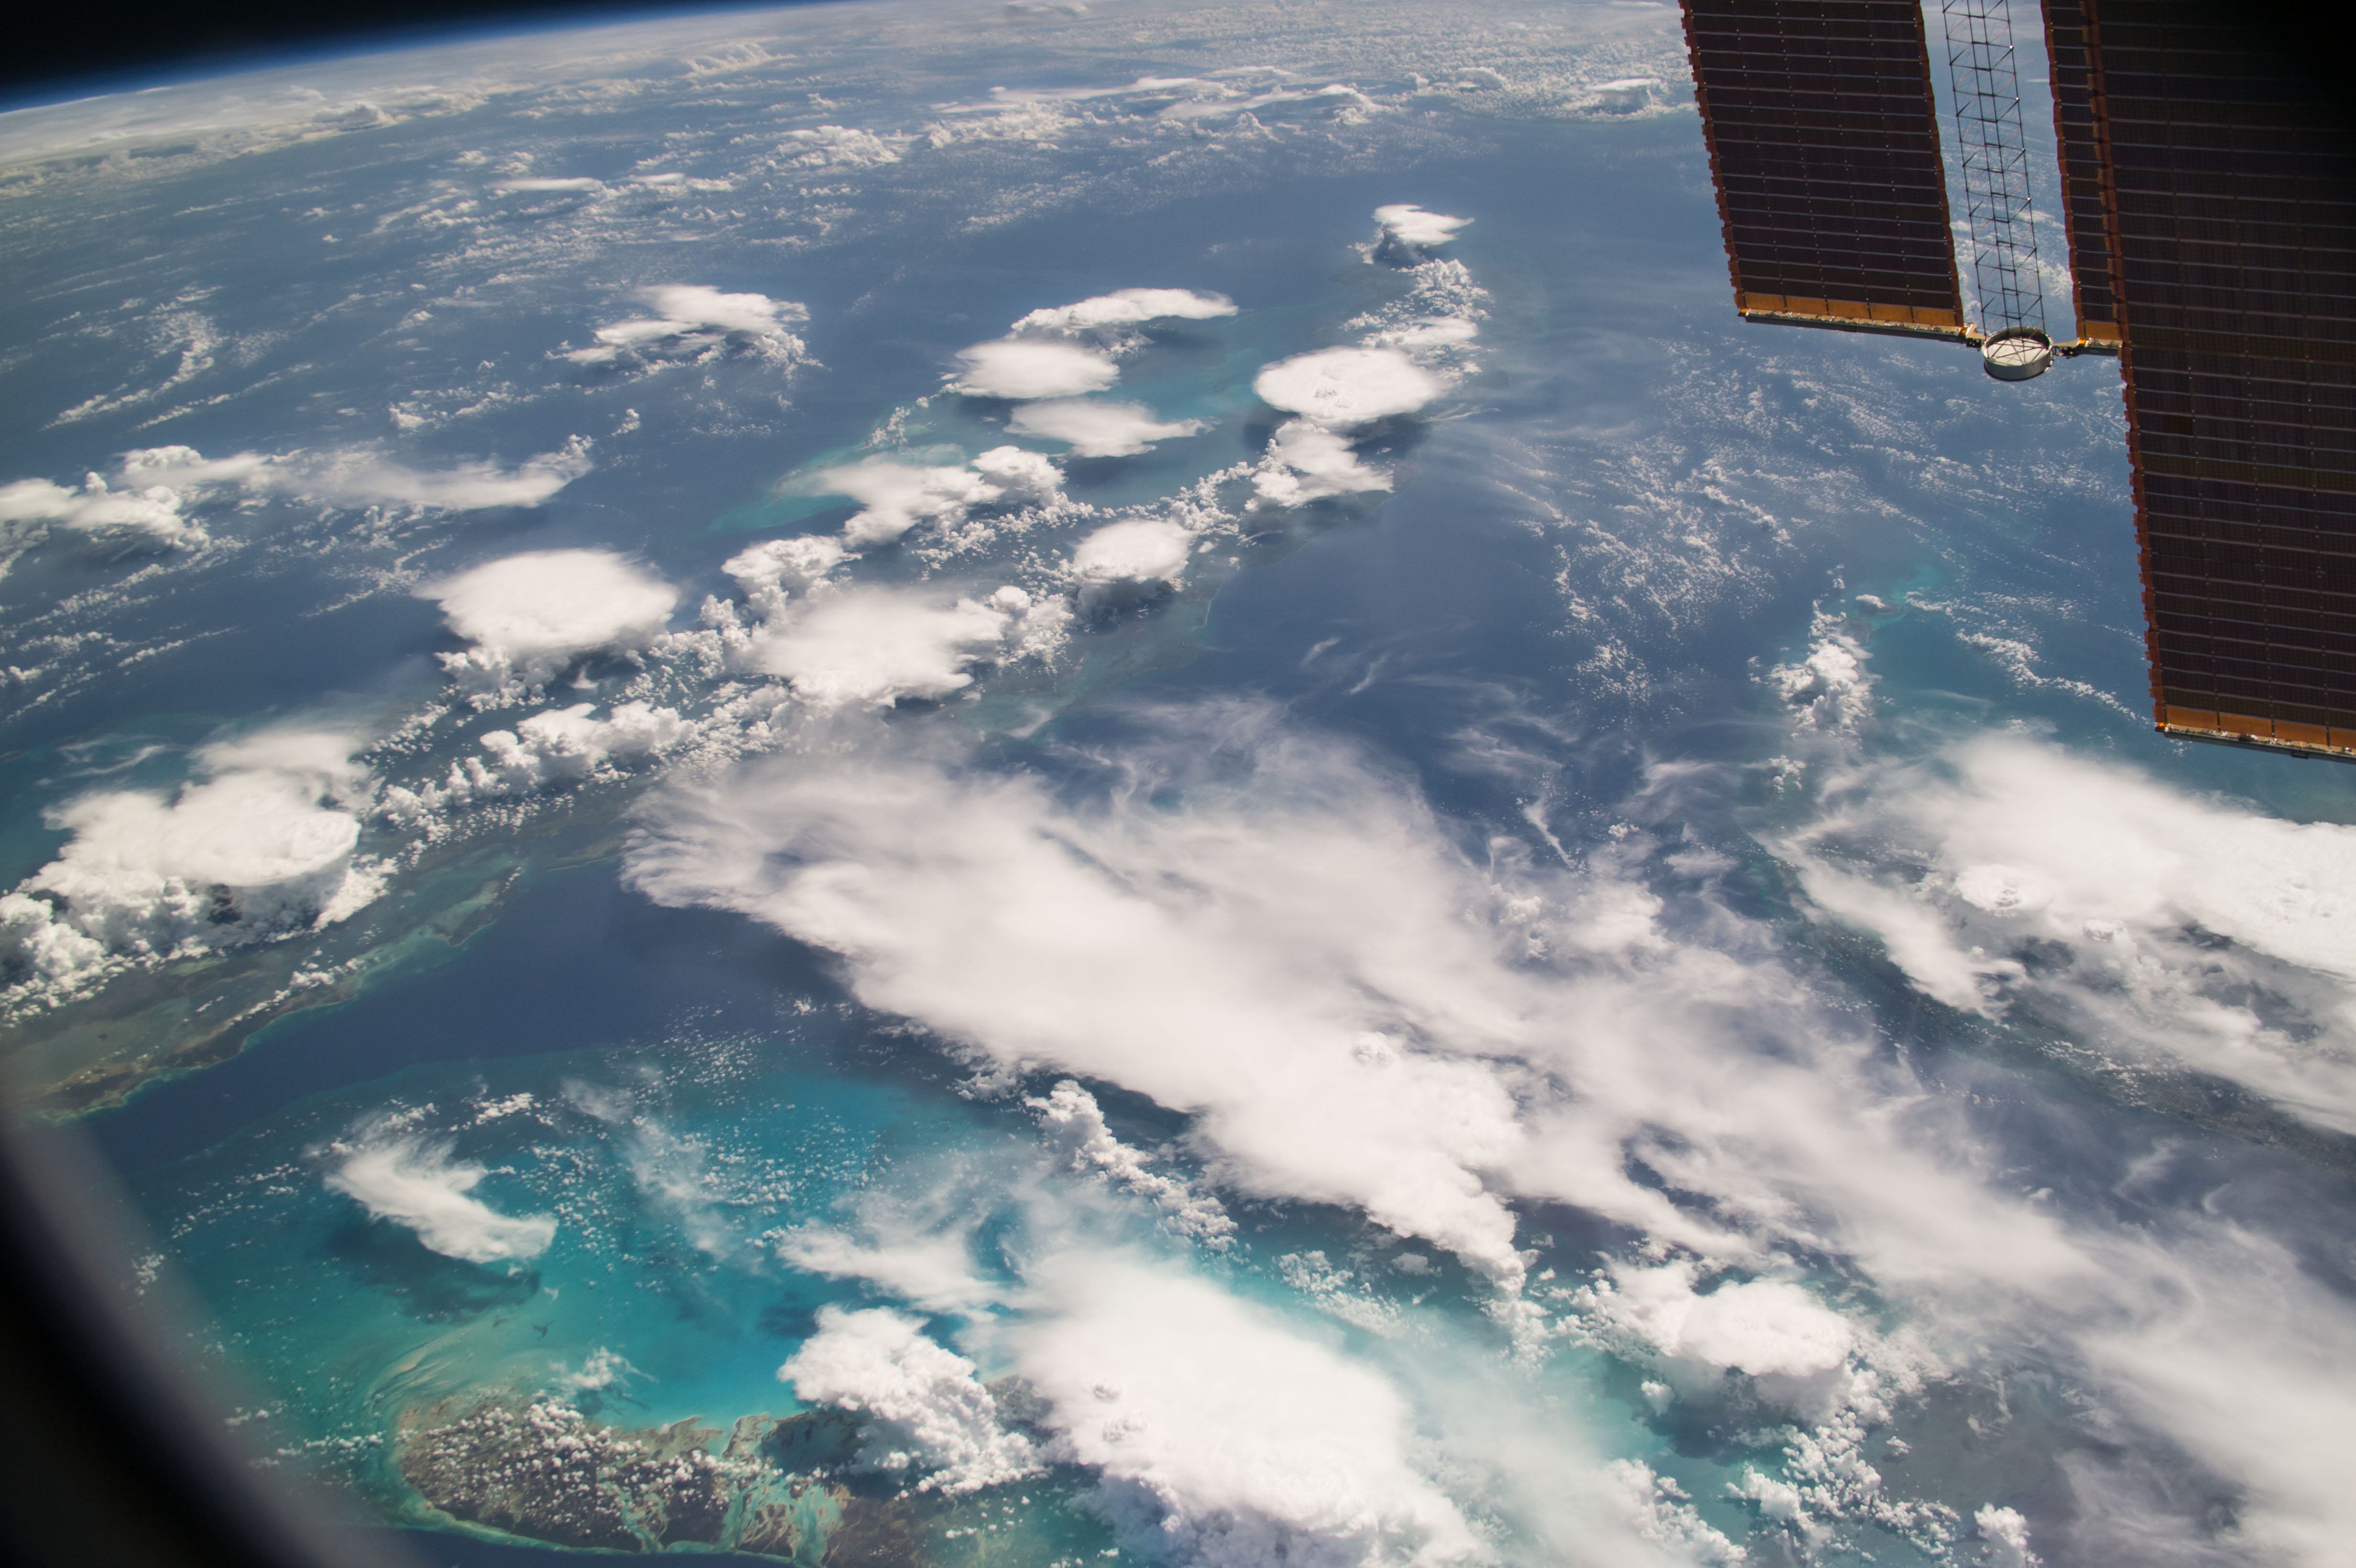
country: CUBA
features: GREAT BAHAMA BANK, THE BAHAMAS, CUBA, SANTA CLARA, CLOUDS
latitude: 23.5
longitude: -80.5
